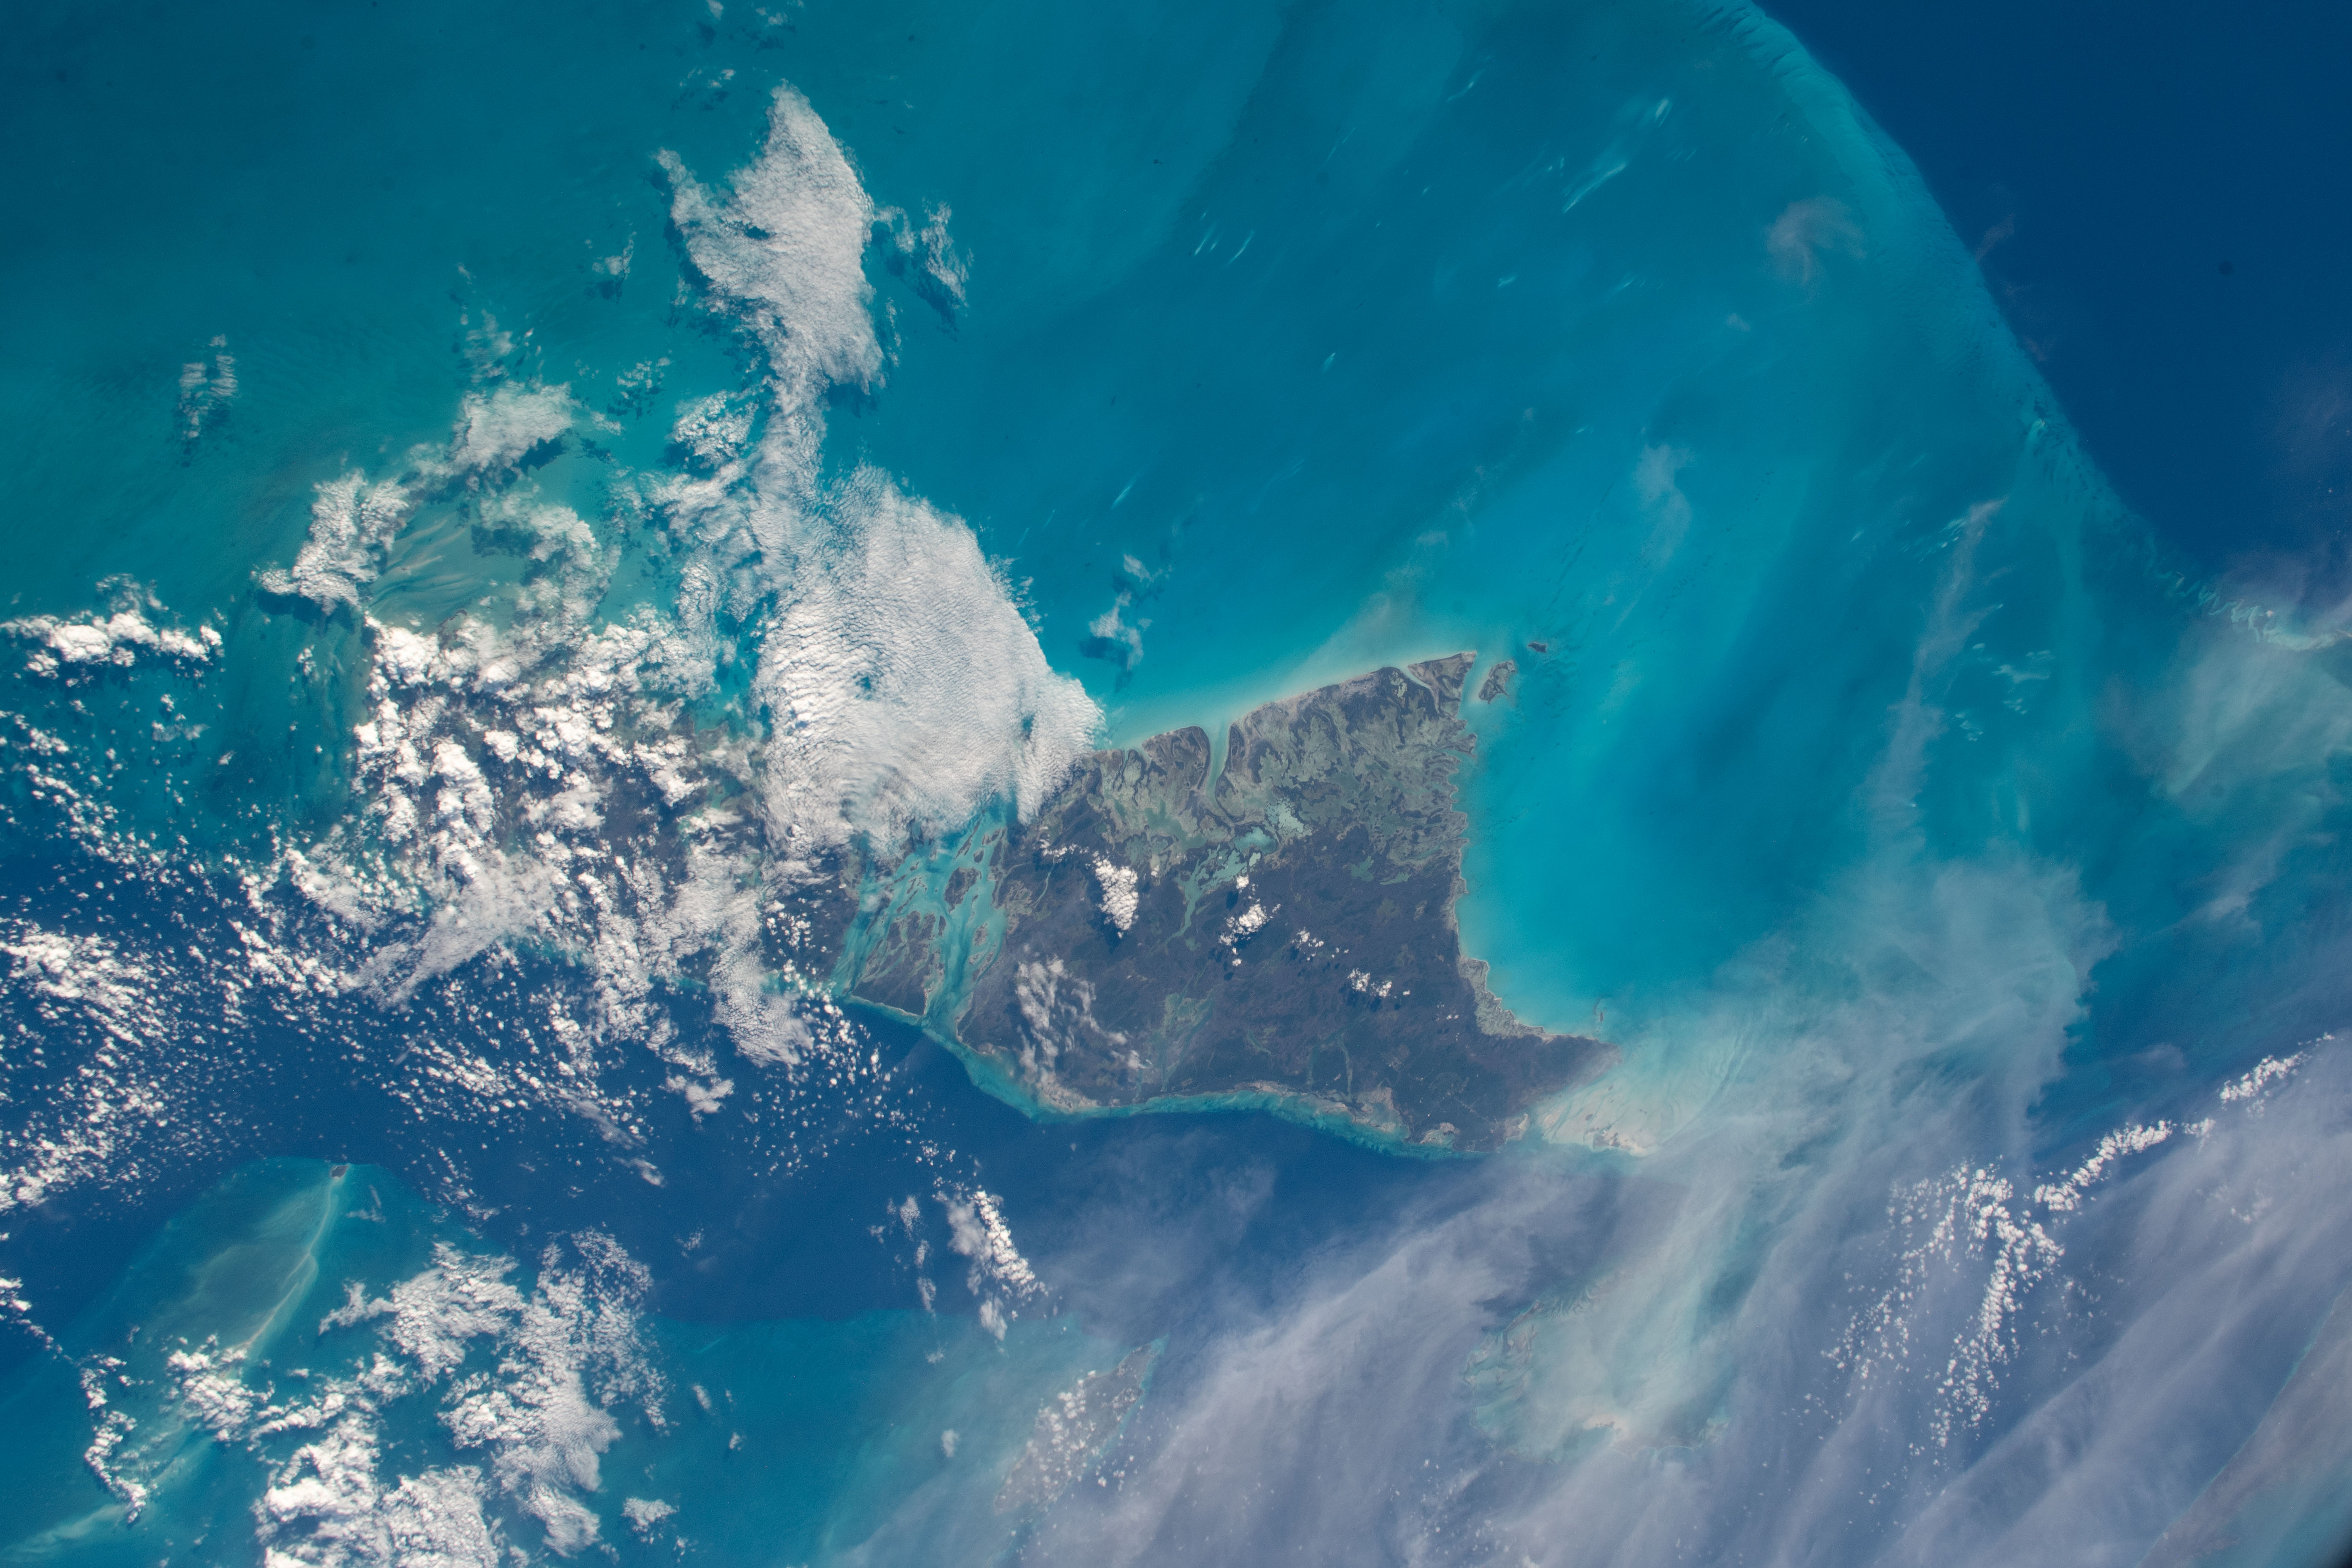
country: BAHAMAS
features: THE BAHAMAS, THE TONGUE OF THE OCEAN
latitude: 24.5
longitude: -78.0
